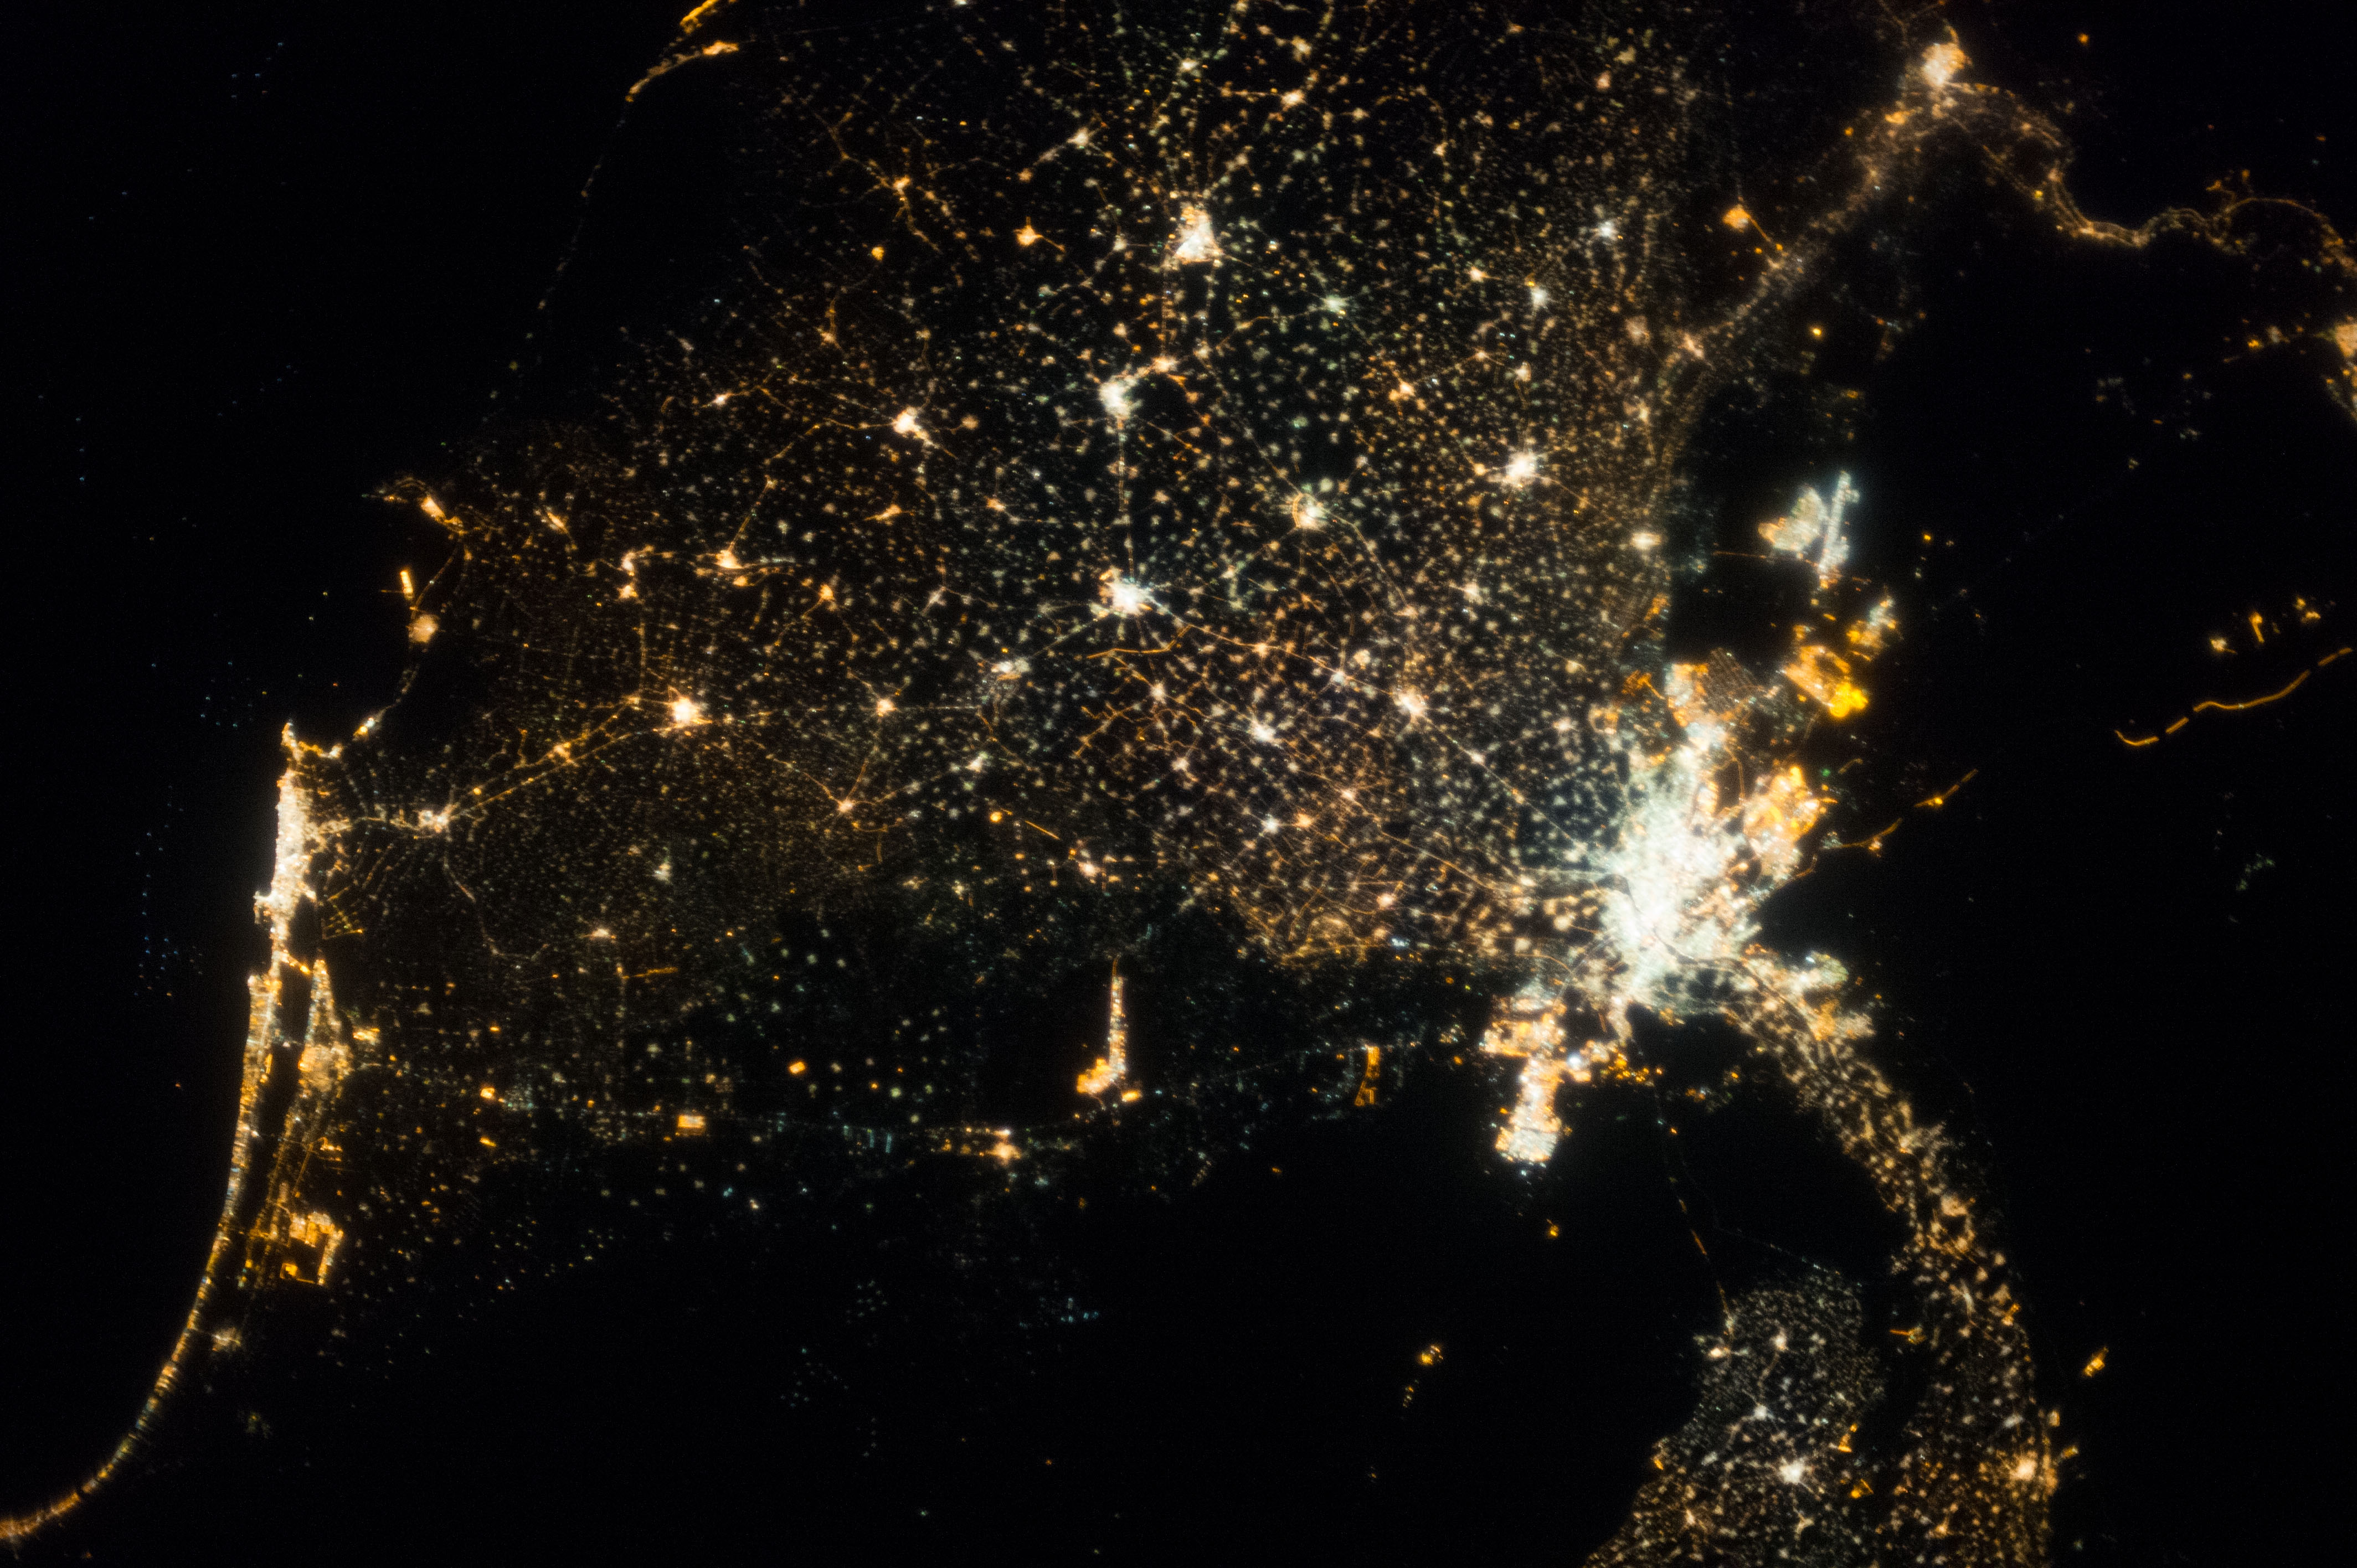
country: EGYPT
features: CAIRO AT NIGHT, DAMANHOUR, TANTA, 6TH OF OCTOBER CITY, ALEXANDRIA
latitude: 30.5
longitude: 31.0
